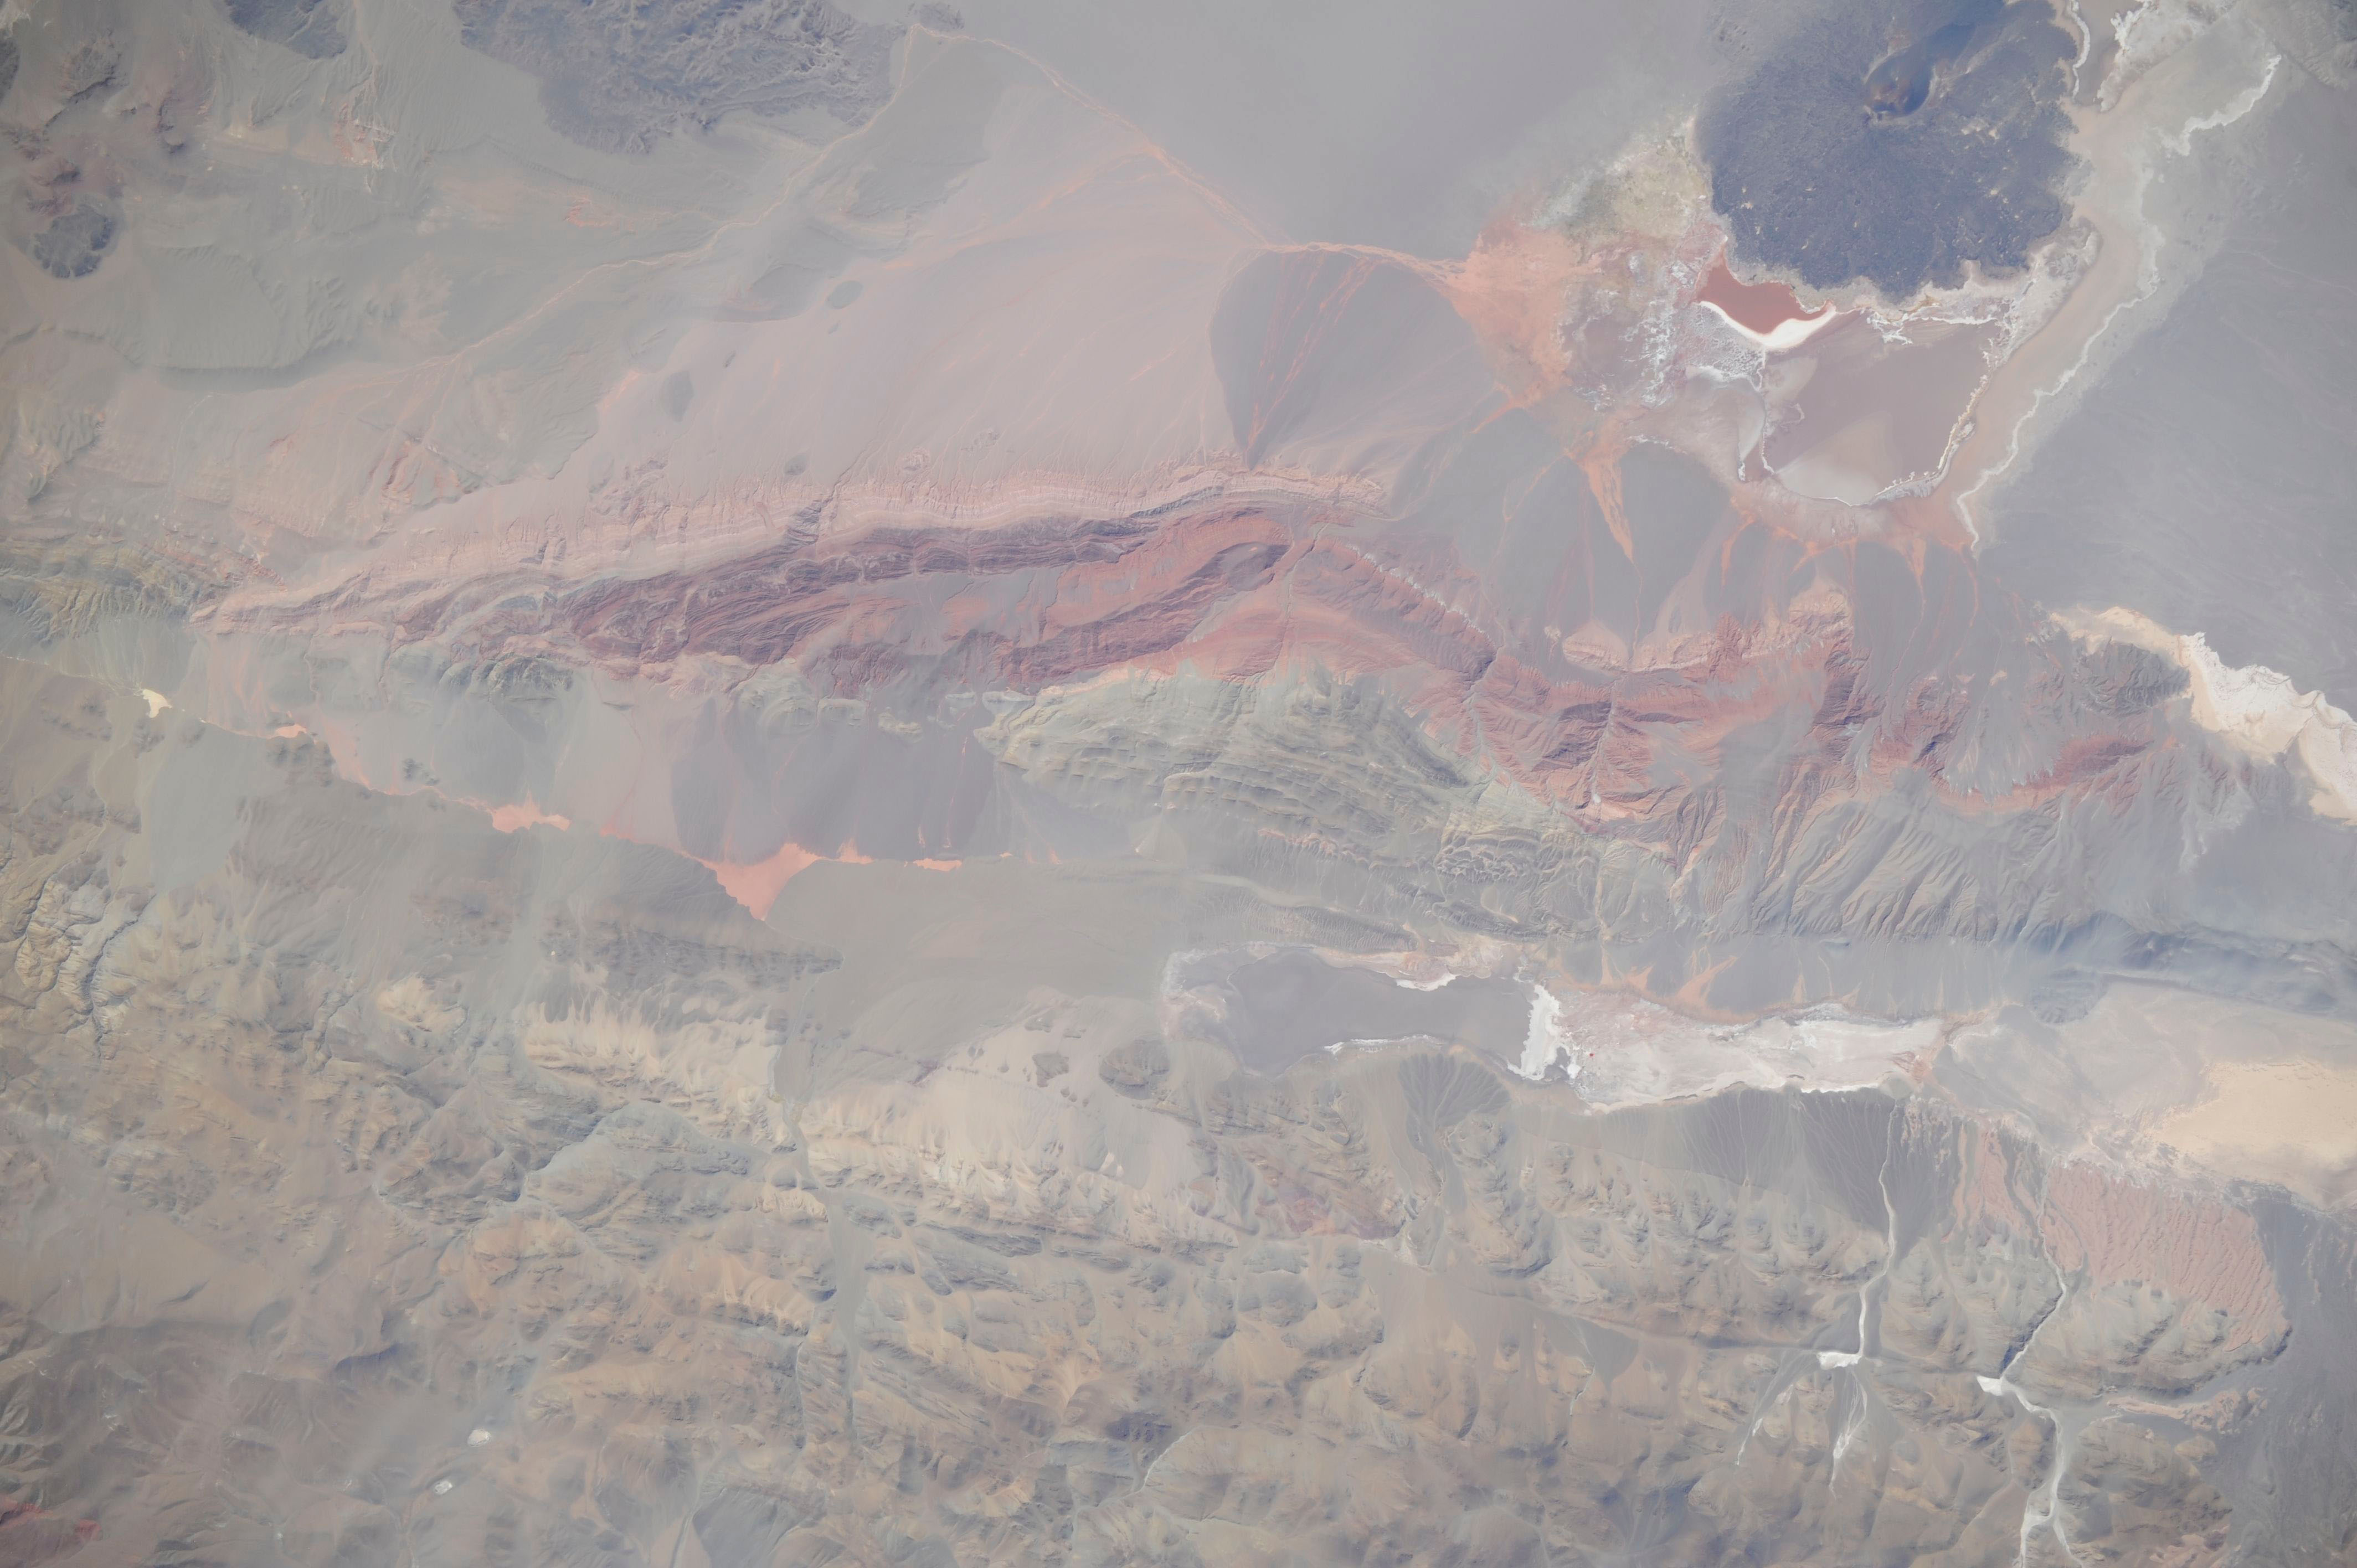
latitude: -26.3
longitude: -67.6
